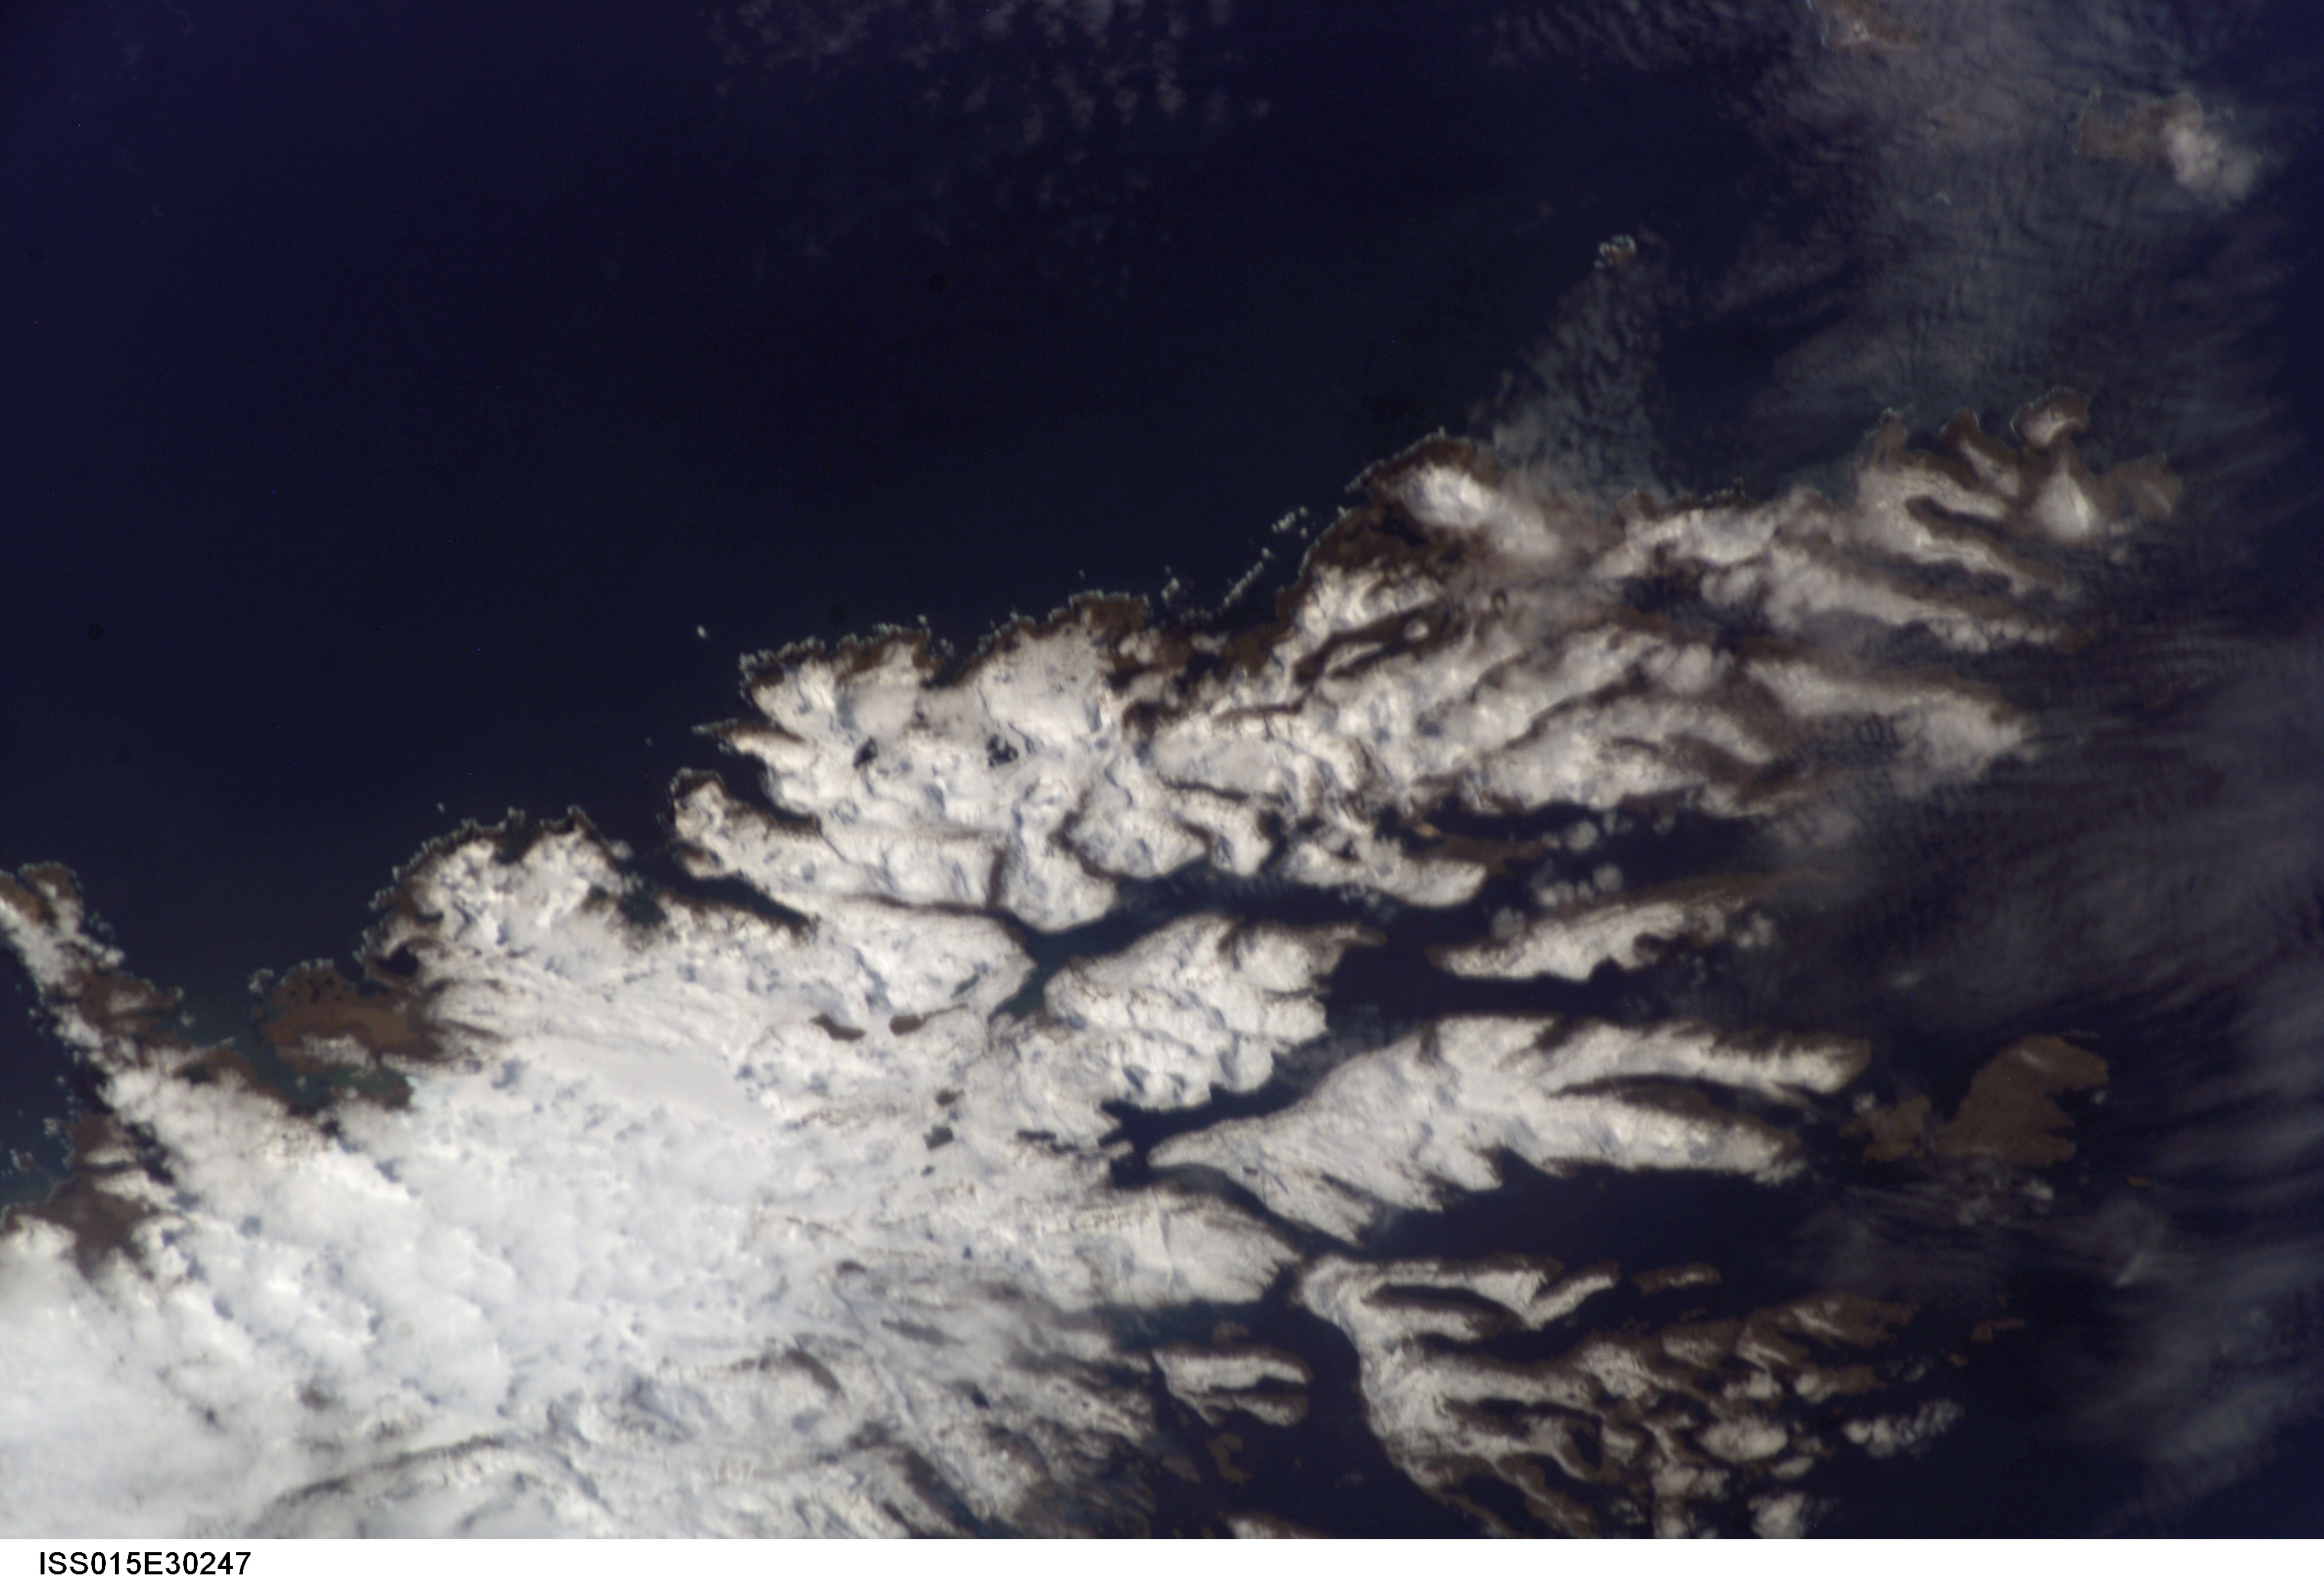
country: KERGUELEN ILES
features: C. MARIGNY, ICE, SNOW, SOFT
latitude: -49.0
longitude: 69.0
